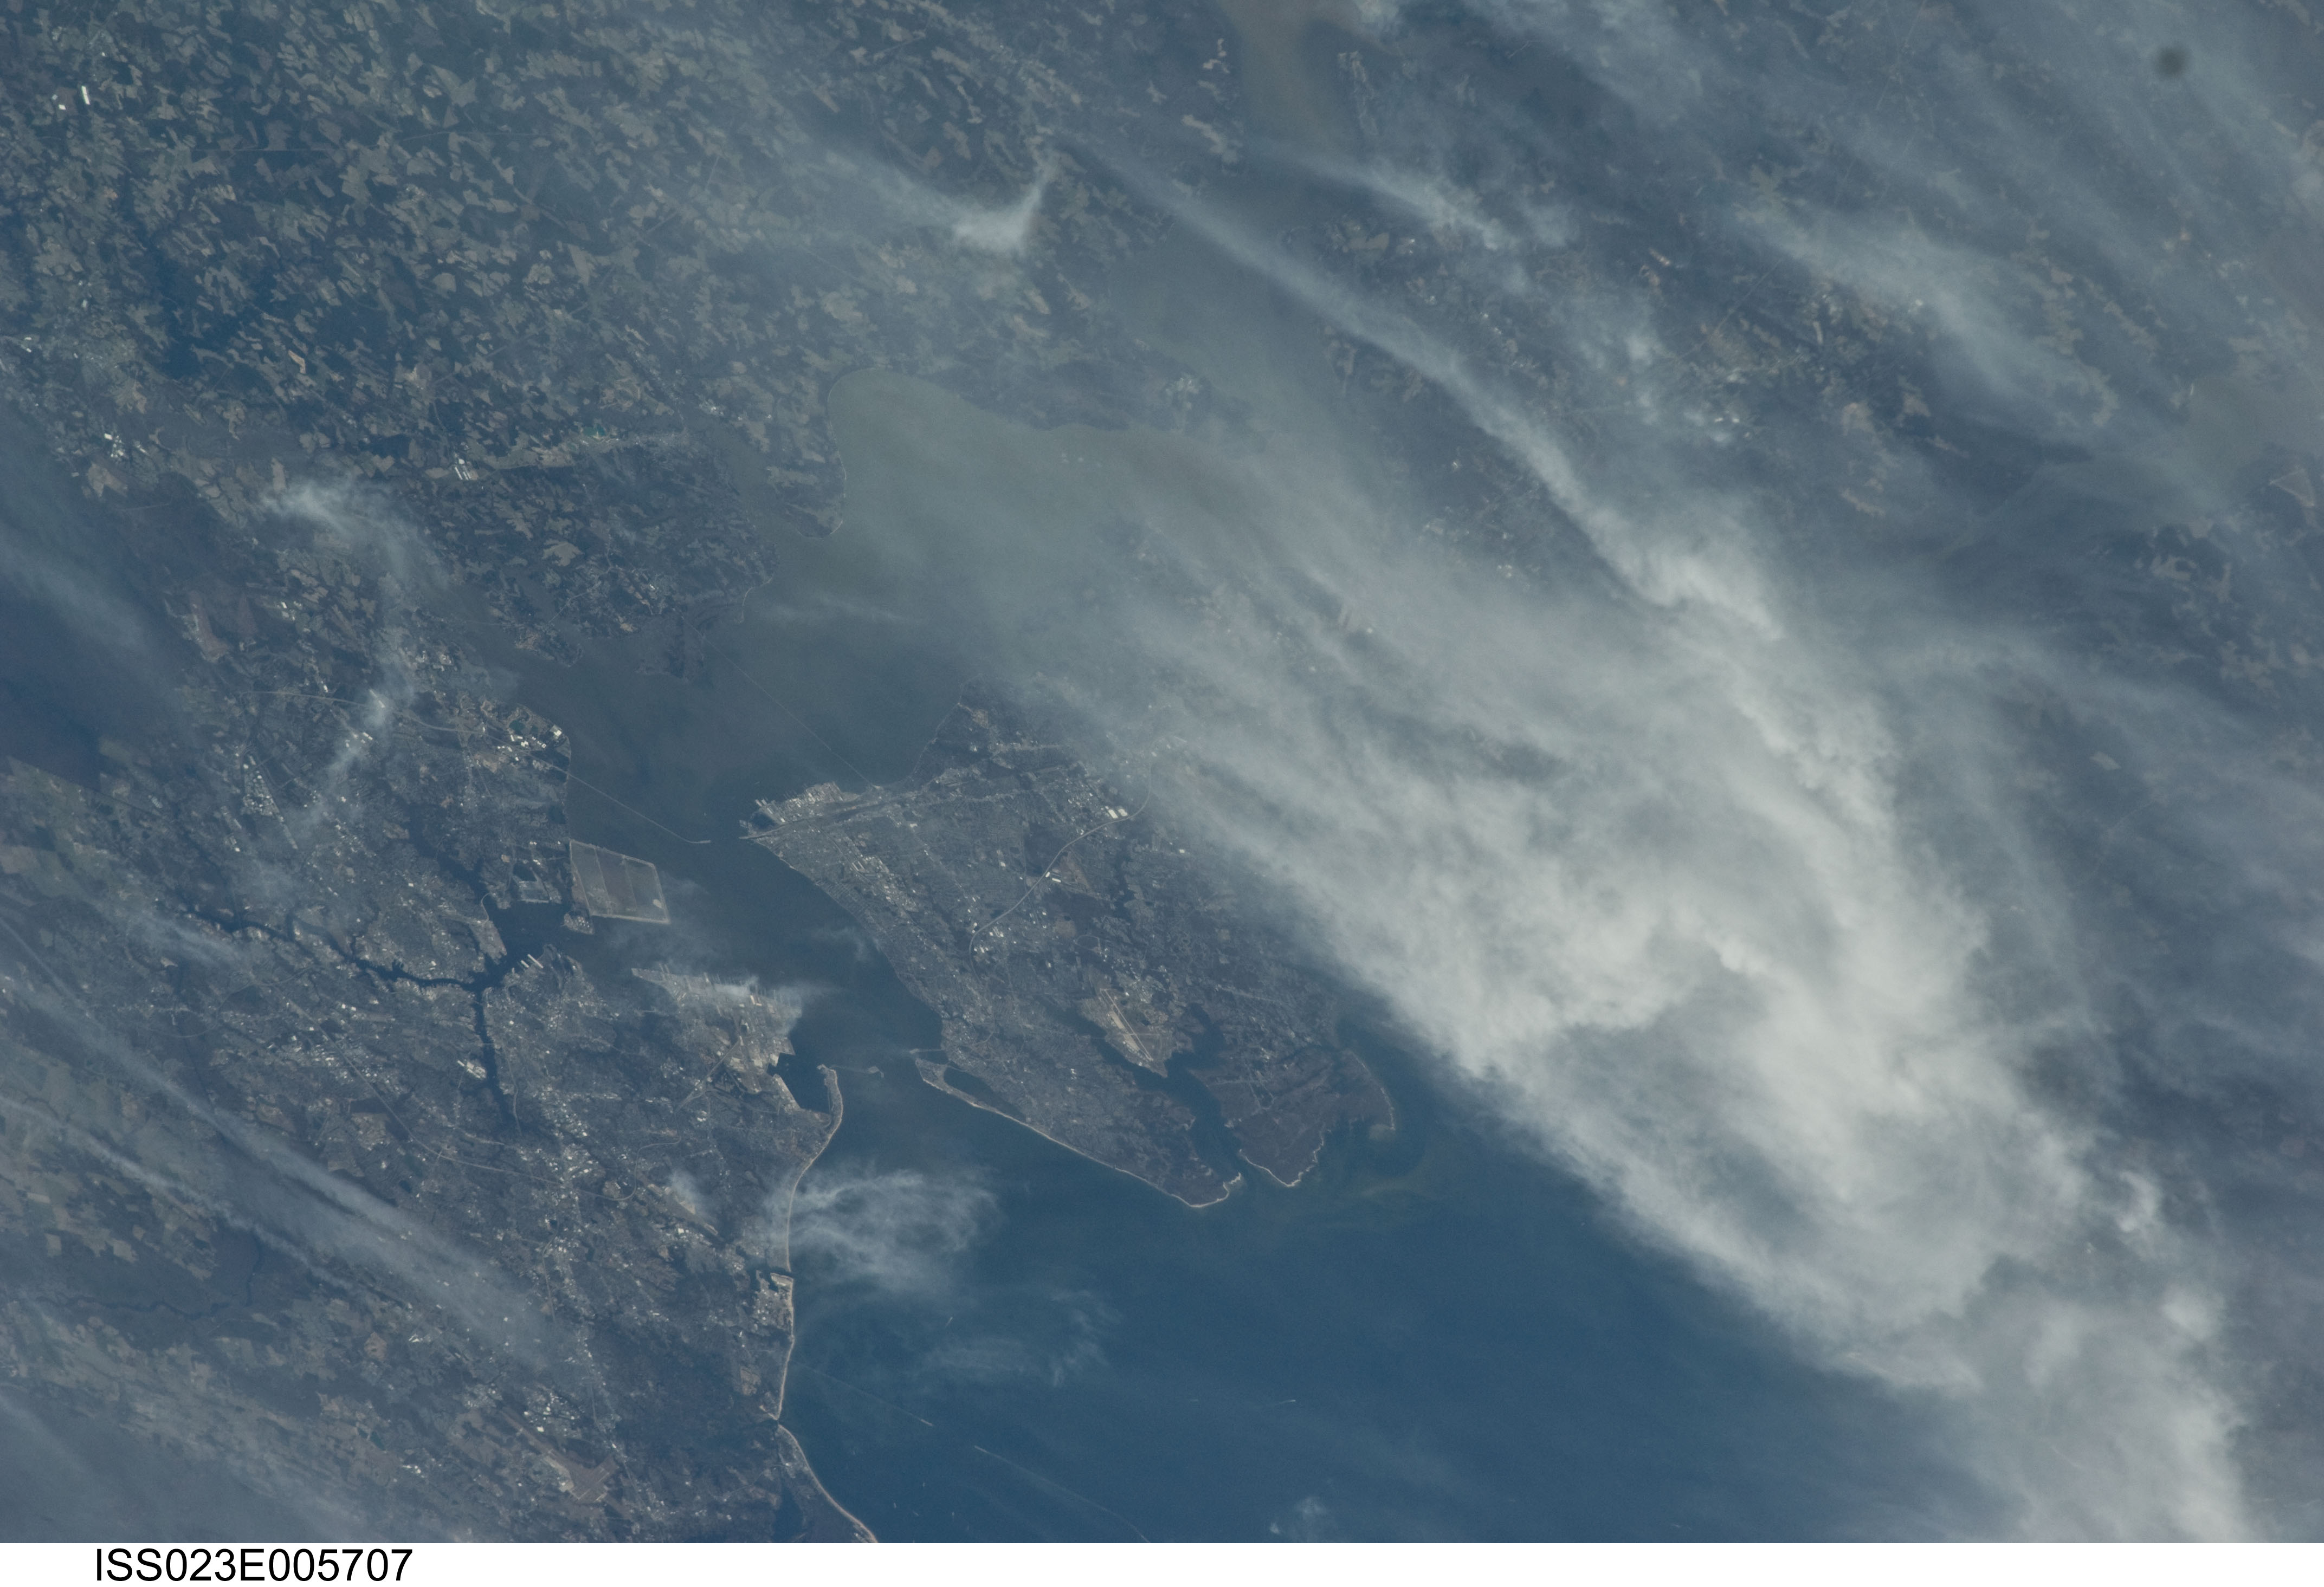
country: USA-VIRGINIA
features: HAMPTON, LANGLEY AFB, NEWPORT NEWS, NORFOLK
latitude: 37.1
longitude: -76.4
